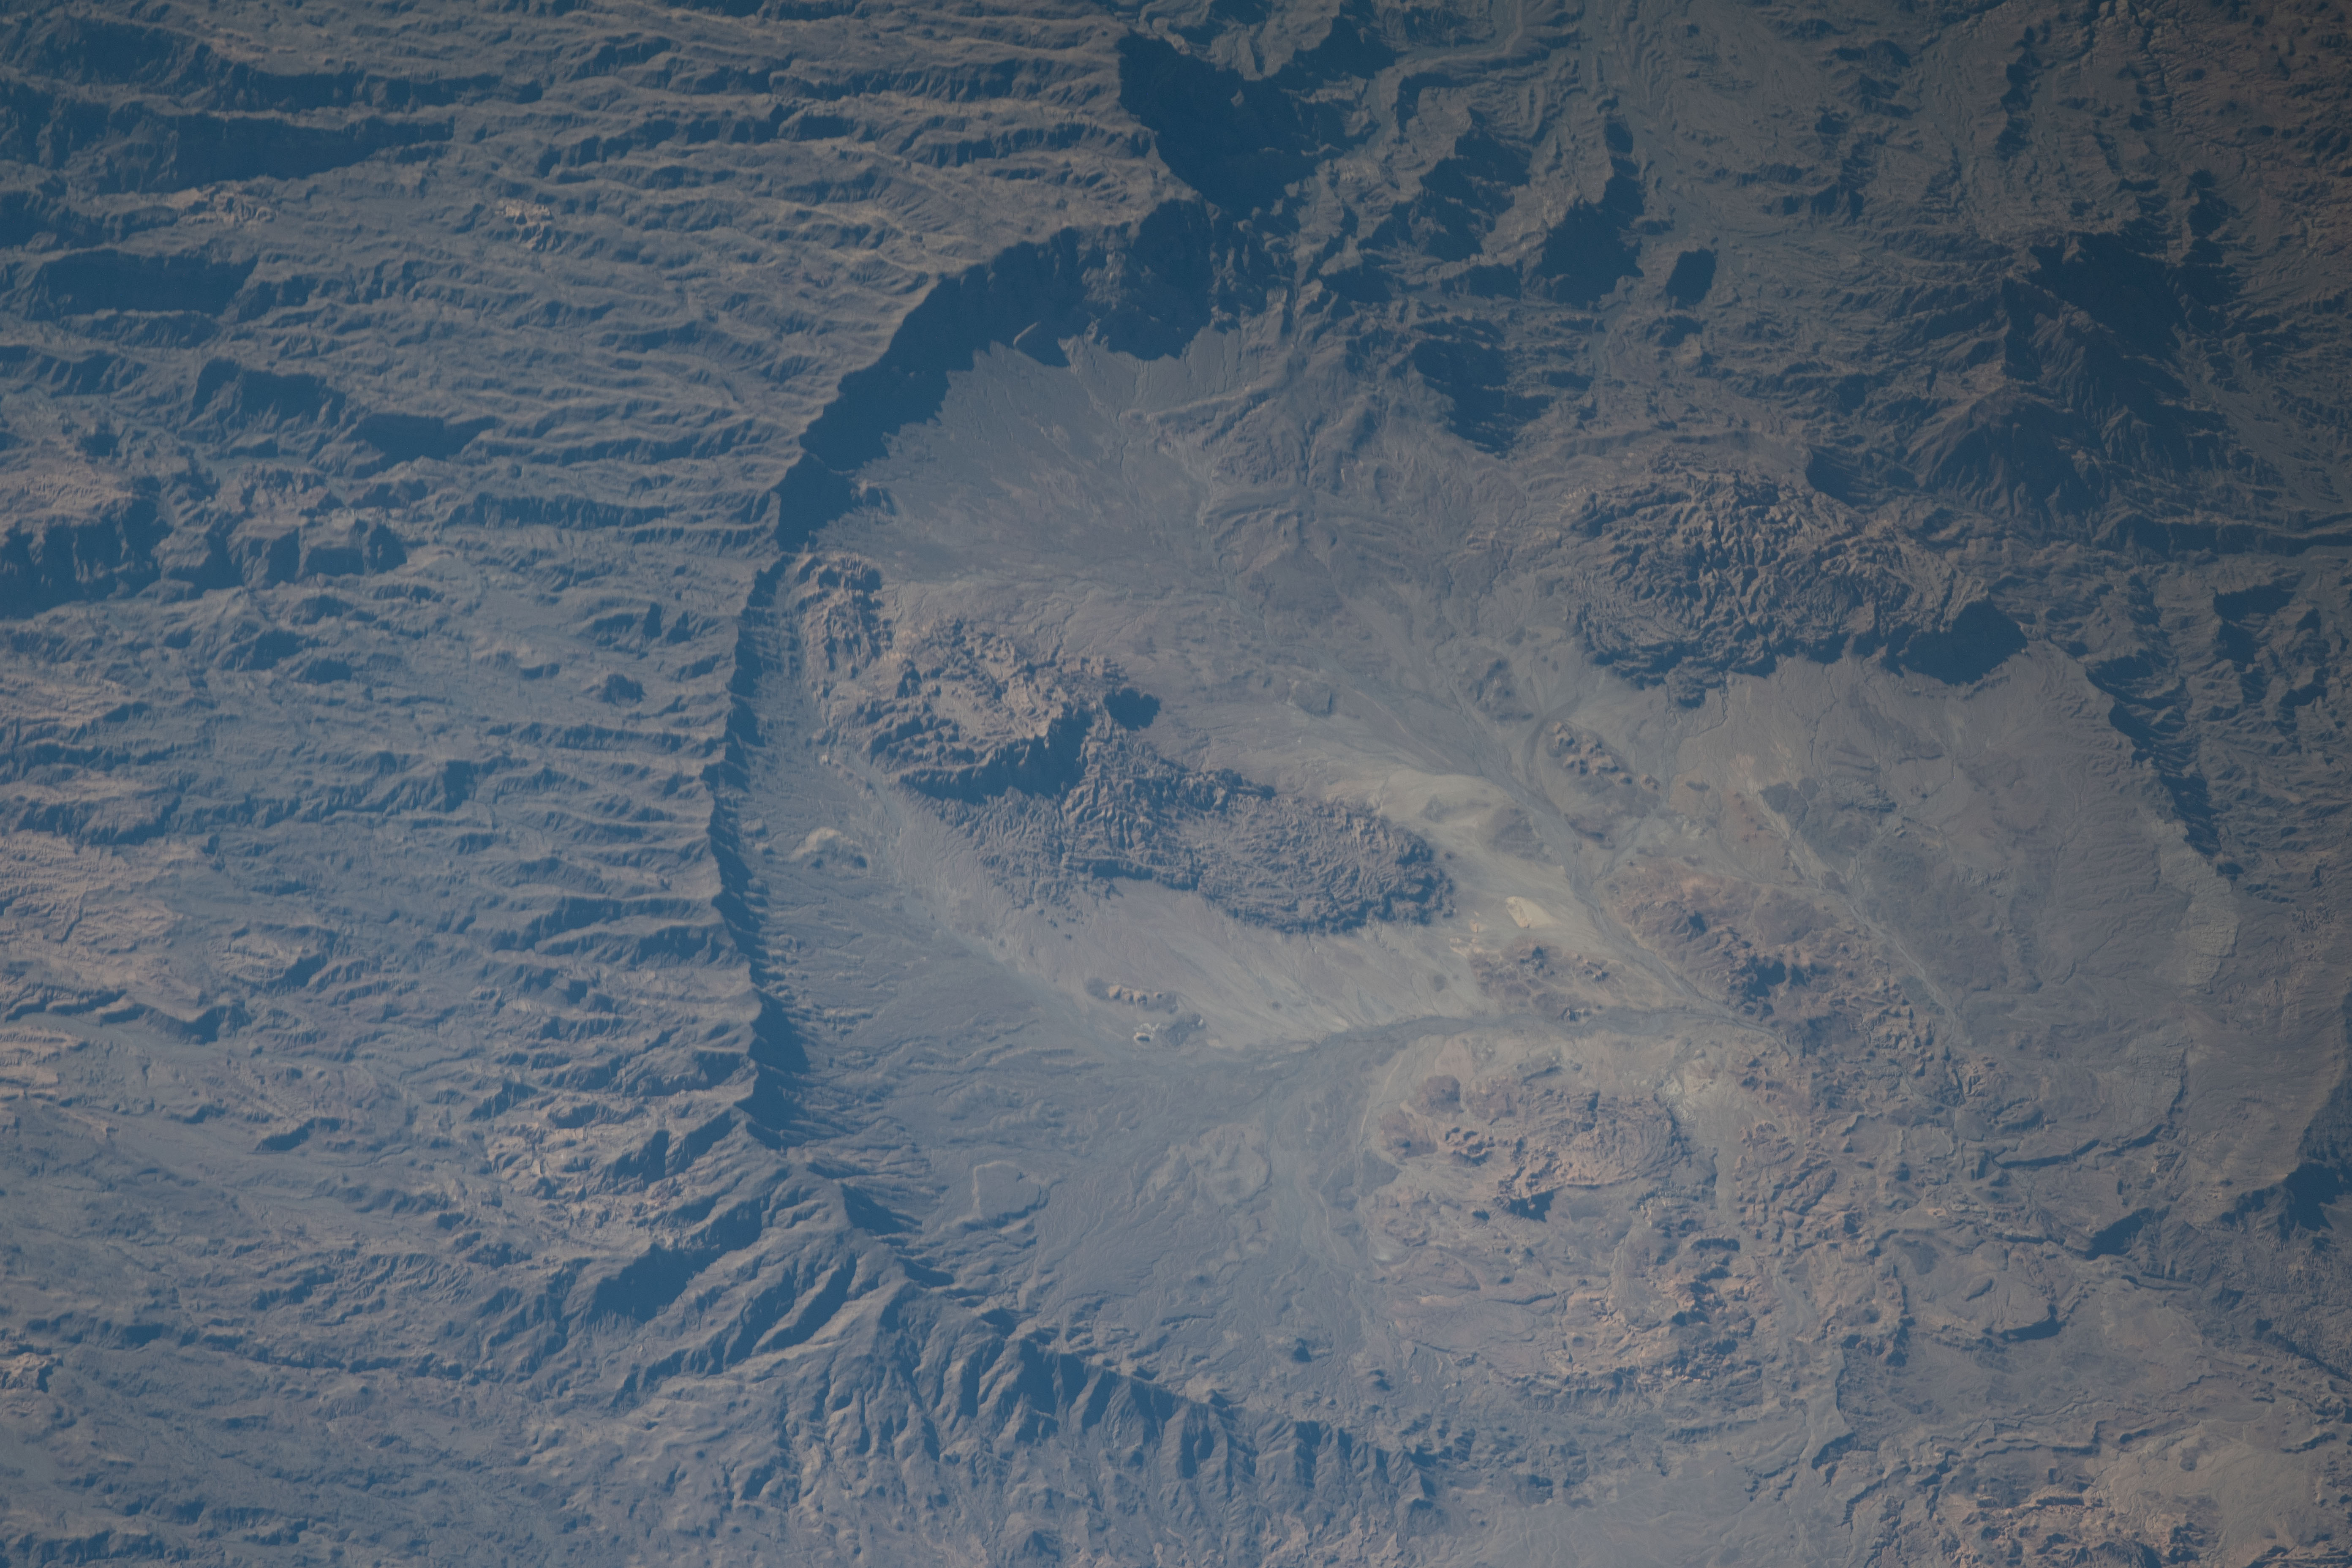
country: CHAD
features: EHI SUNI, FODOBORO, TARSO YEGA, TIBESTI MOUNTAINS,TARSO YEGA A STRATOVOLCANO,CHAD
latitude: 20.6
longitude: 17.4
